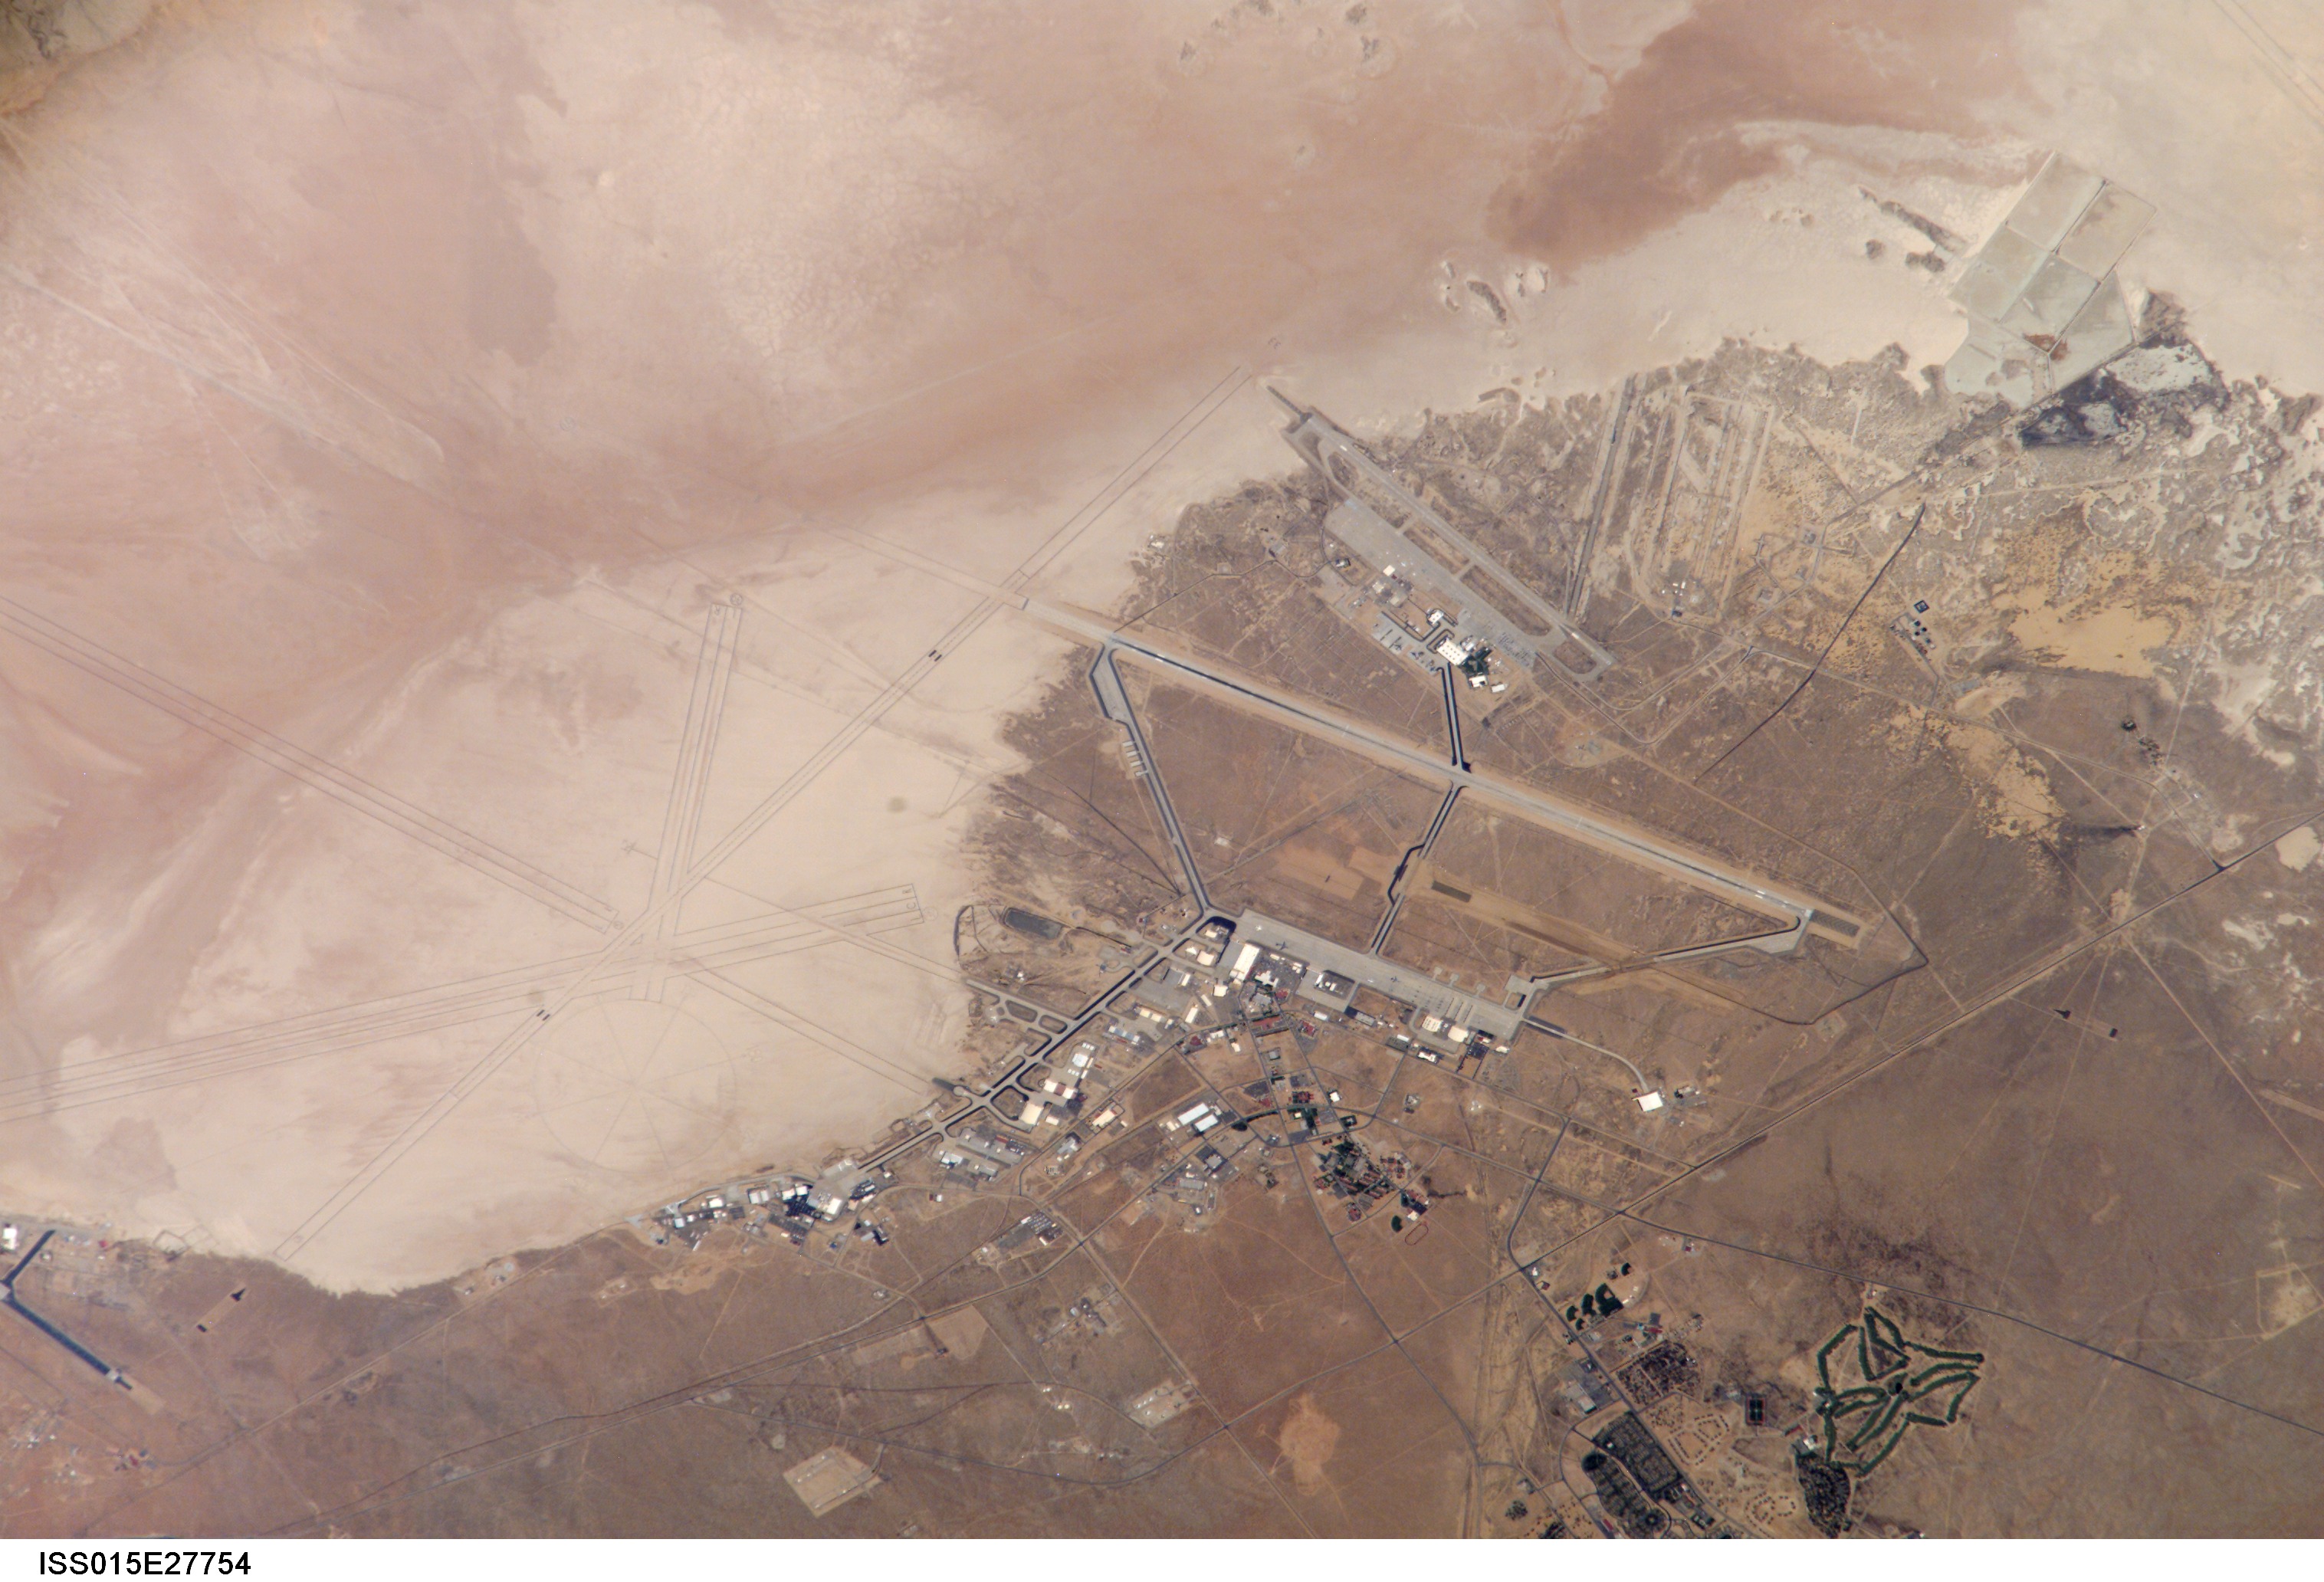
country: USA-CALIFORNIA
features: EDWARDS AFB, ROGERS LAKE
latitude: 34.9
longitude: -117.8
